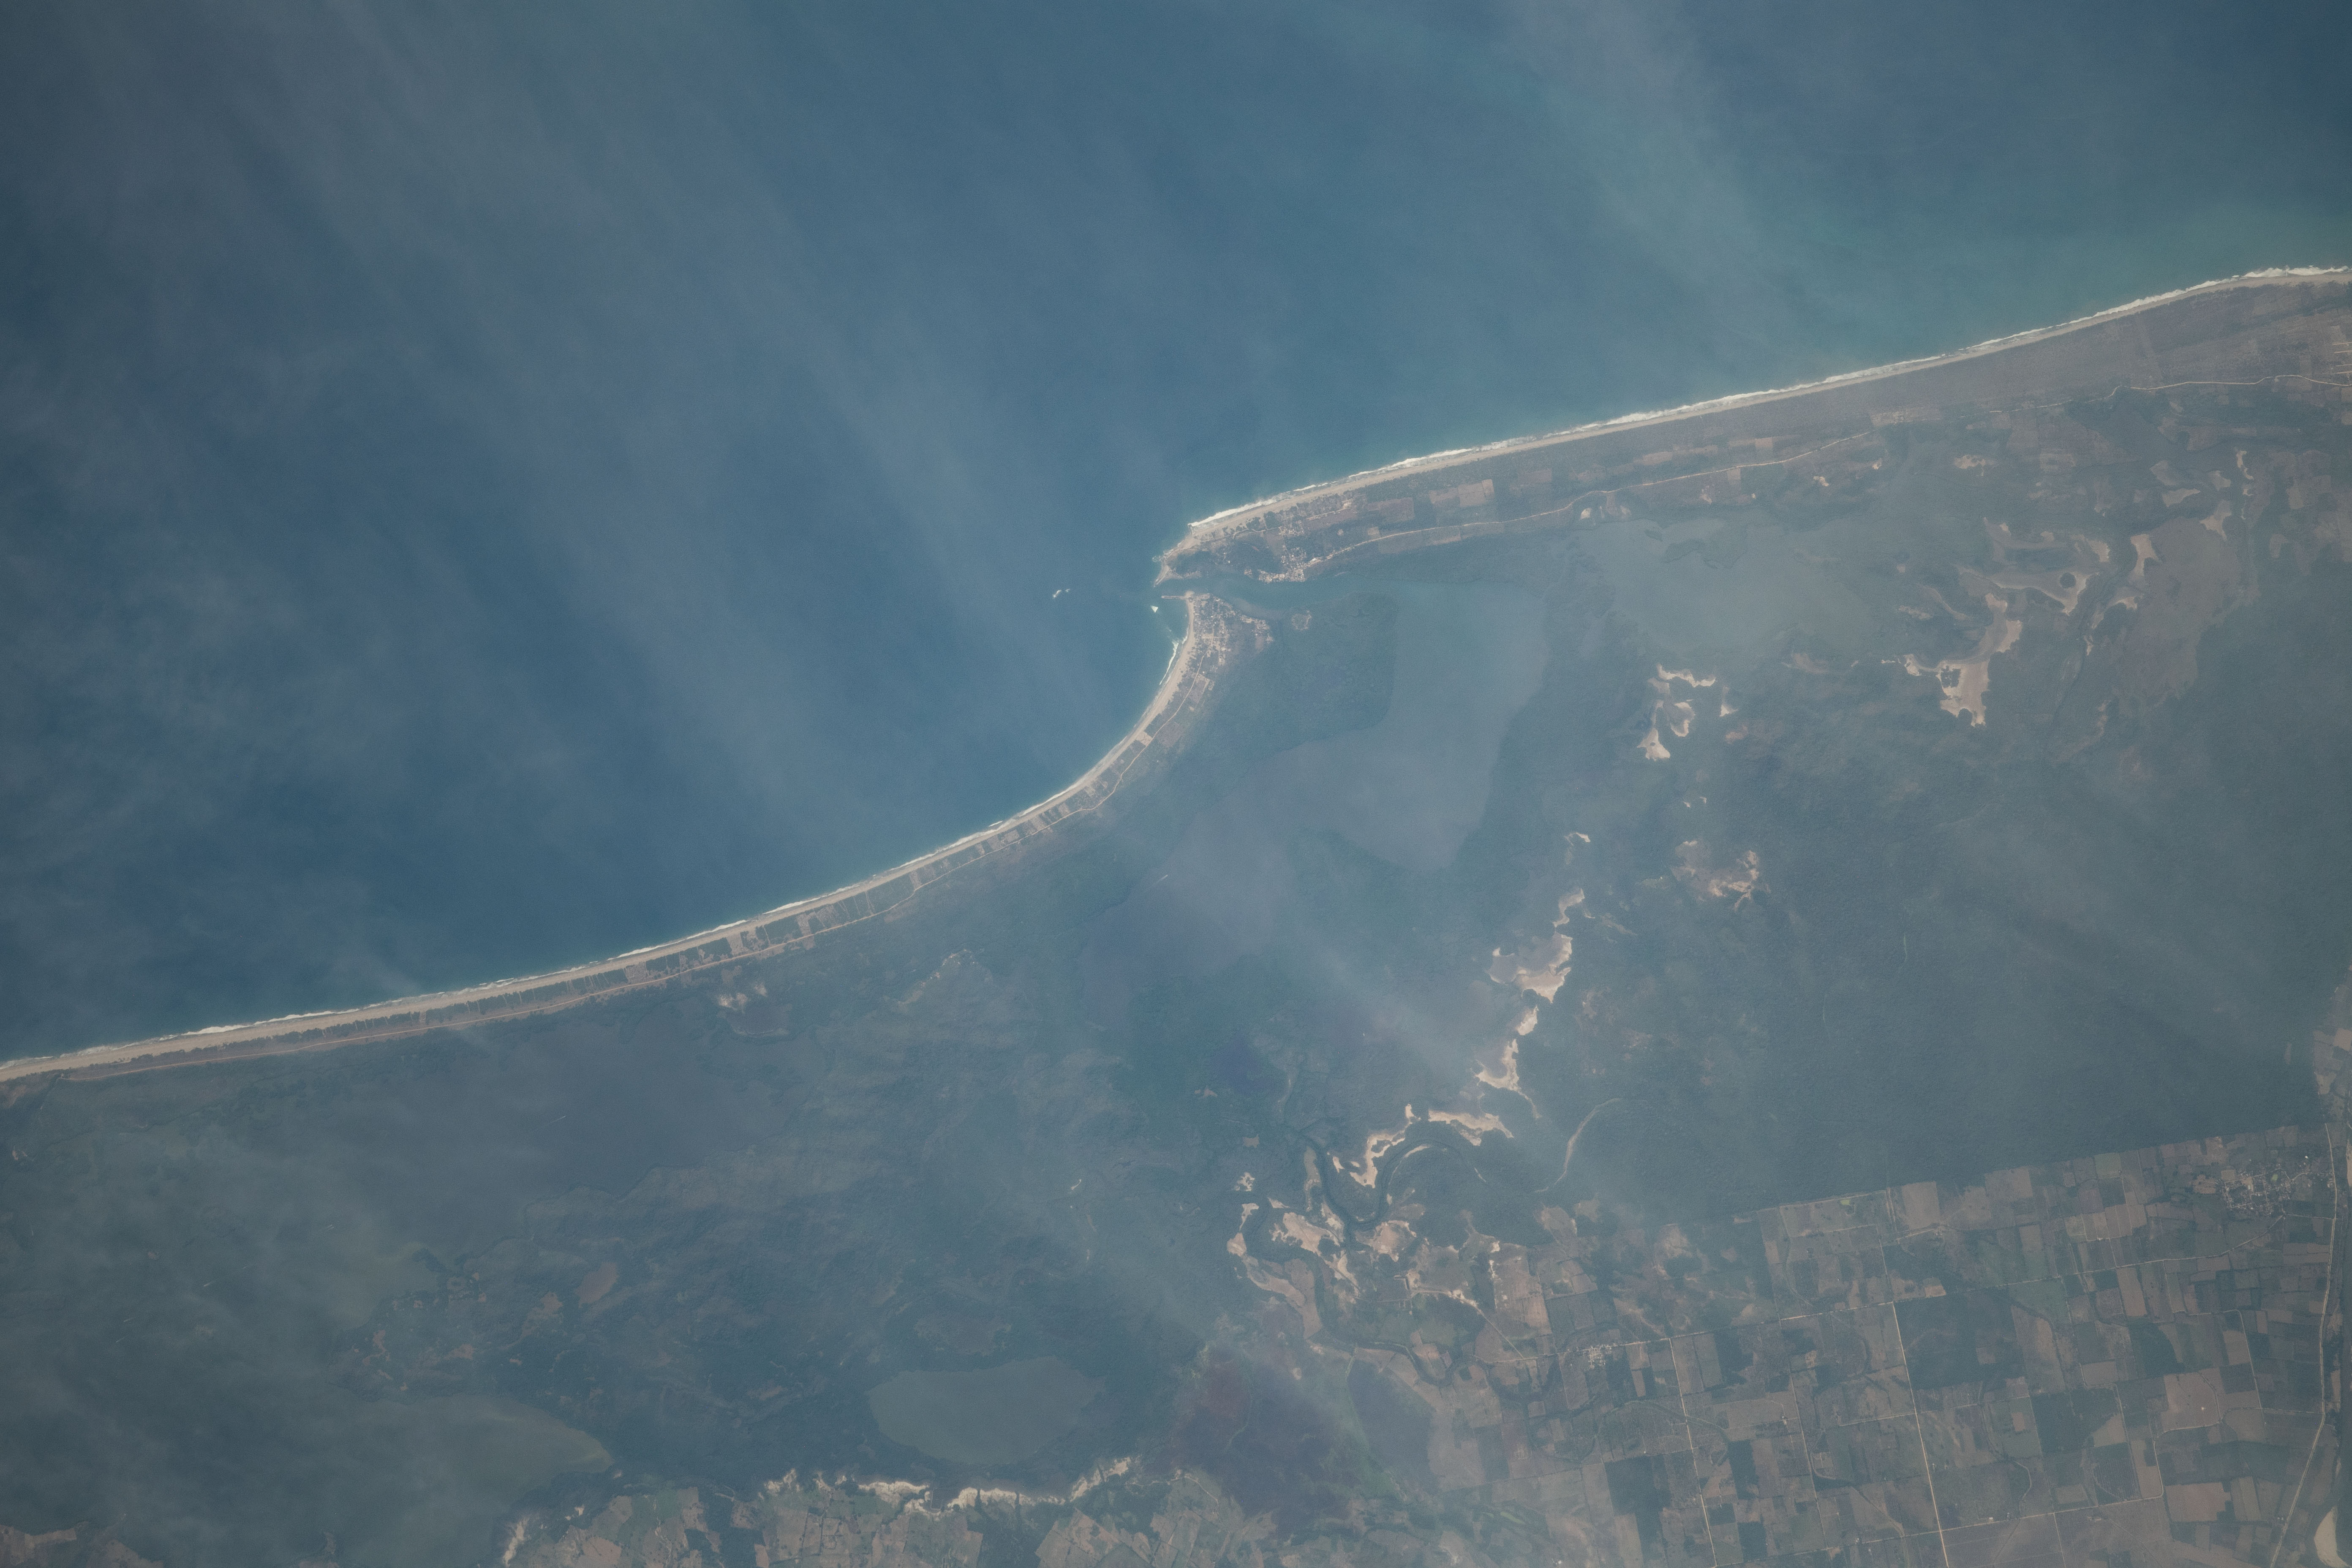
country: MEXICO
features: EL CORRAL, PARQUE NACIONAL LAGUNAS DE CHACAHUA
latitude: 16.0
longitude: -97.7
